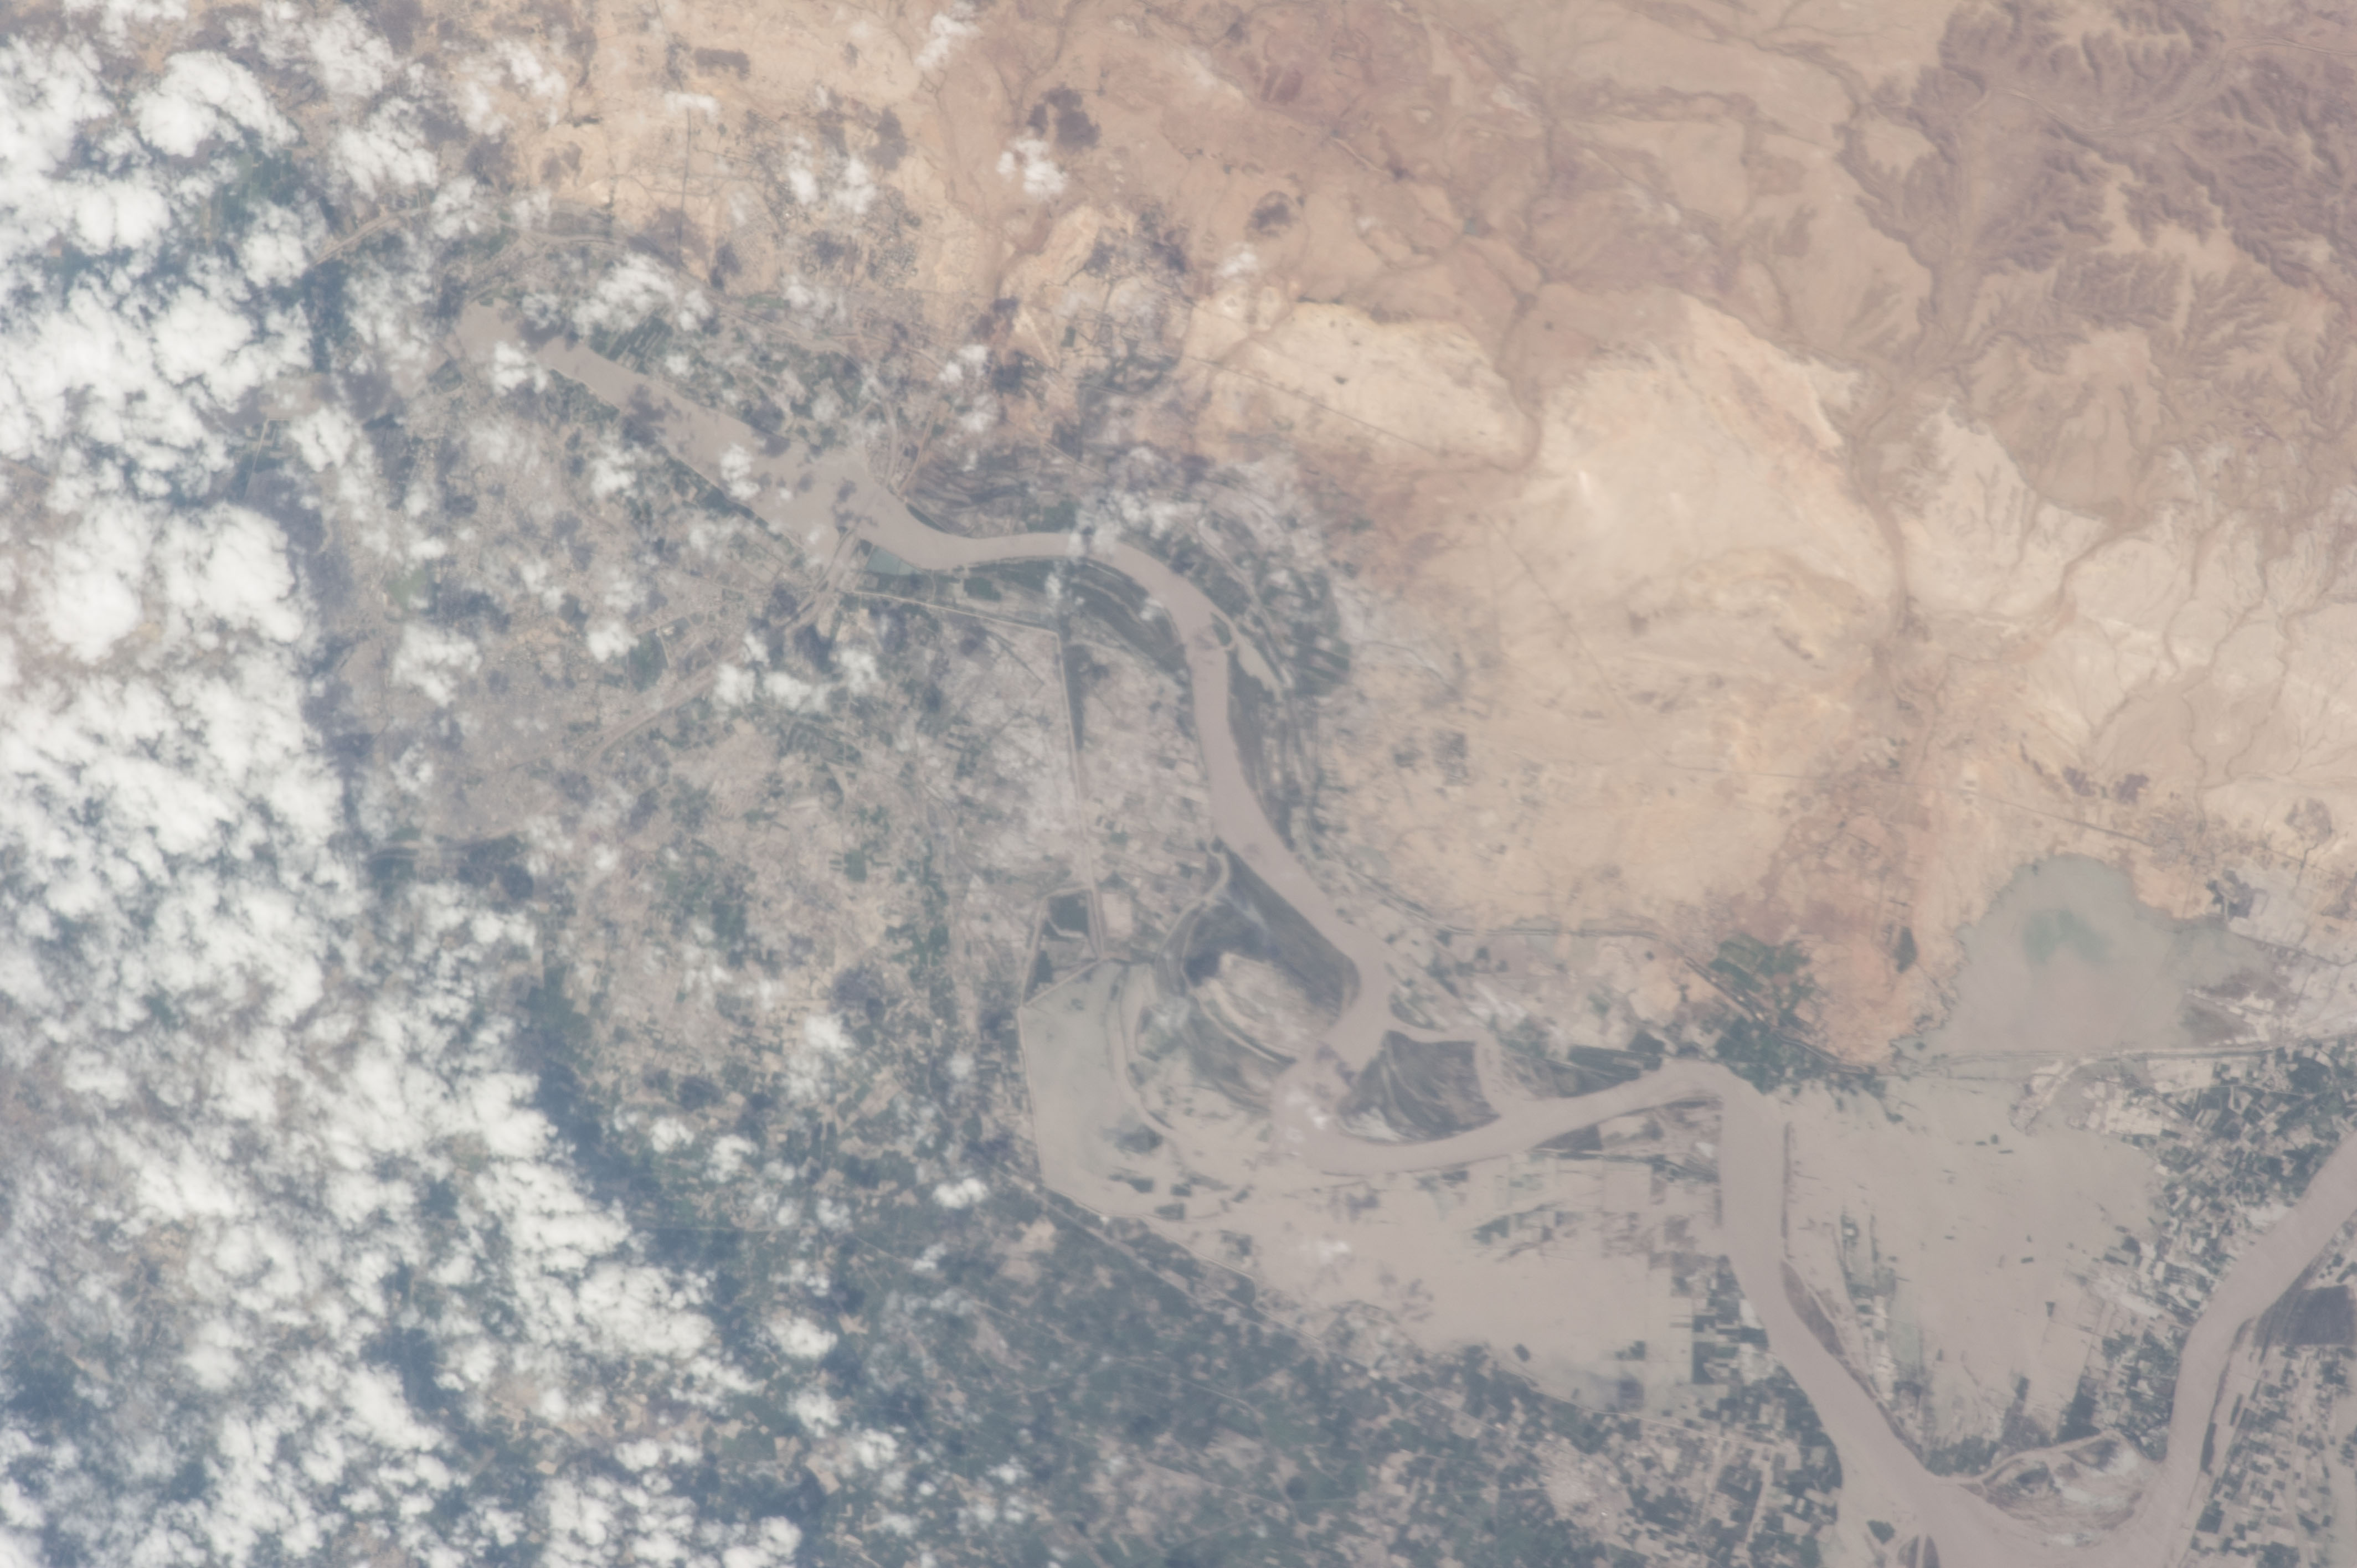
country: PAKISTAN
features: INDUS R., E. HYDERABAD, FLOODING
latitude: 25.5
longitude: 68.3
